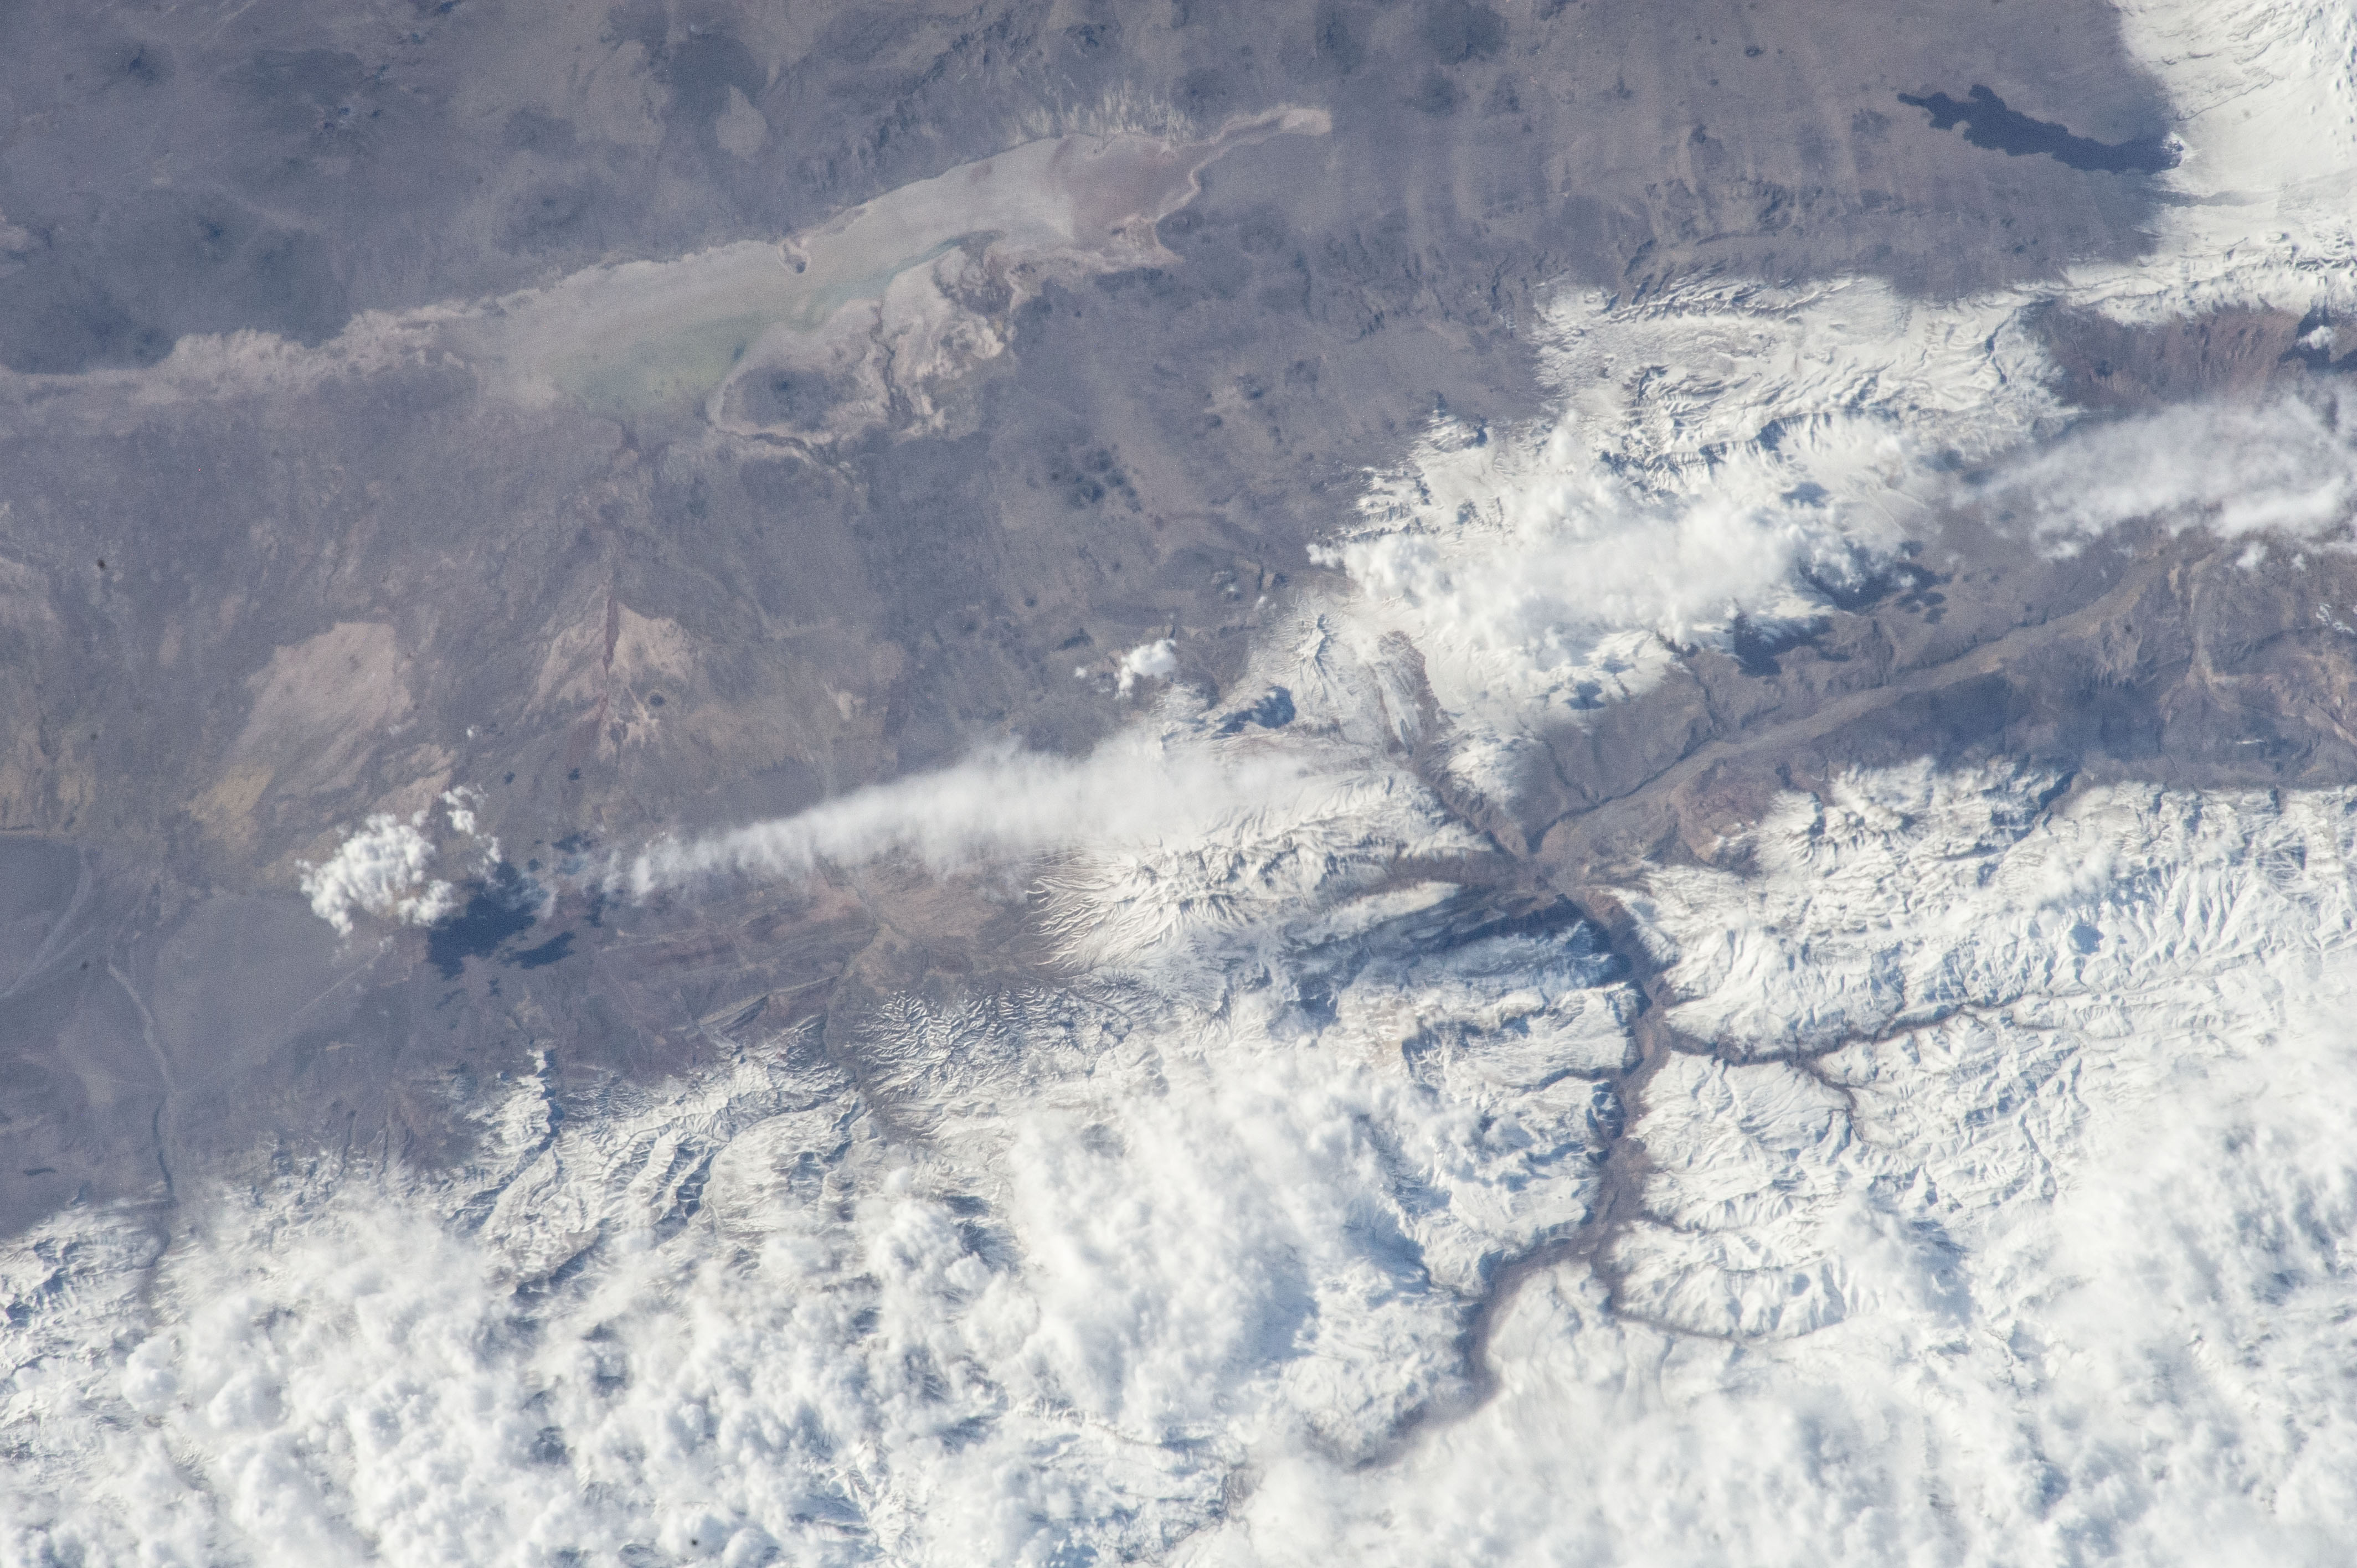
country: ARGENTINA
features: ANDES WITH SNOW, LLANCANELO LAKE, LAVA
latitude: -35.8
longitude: -69.7
